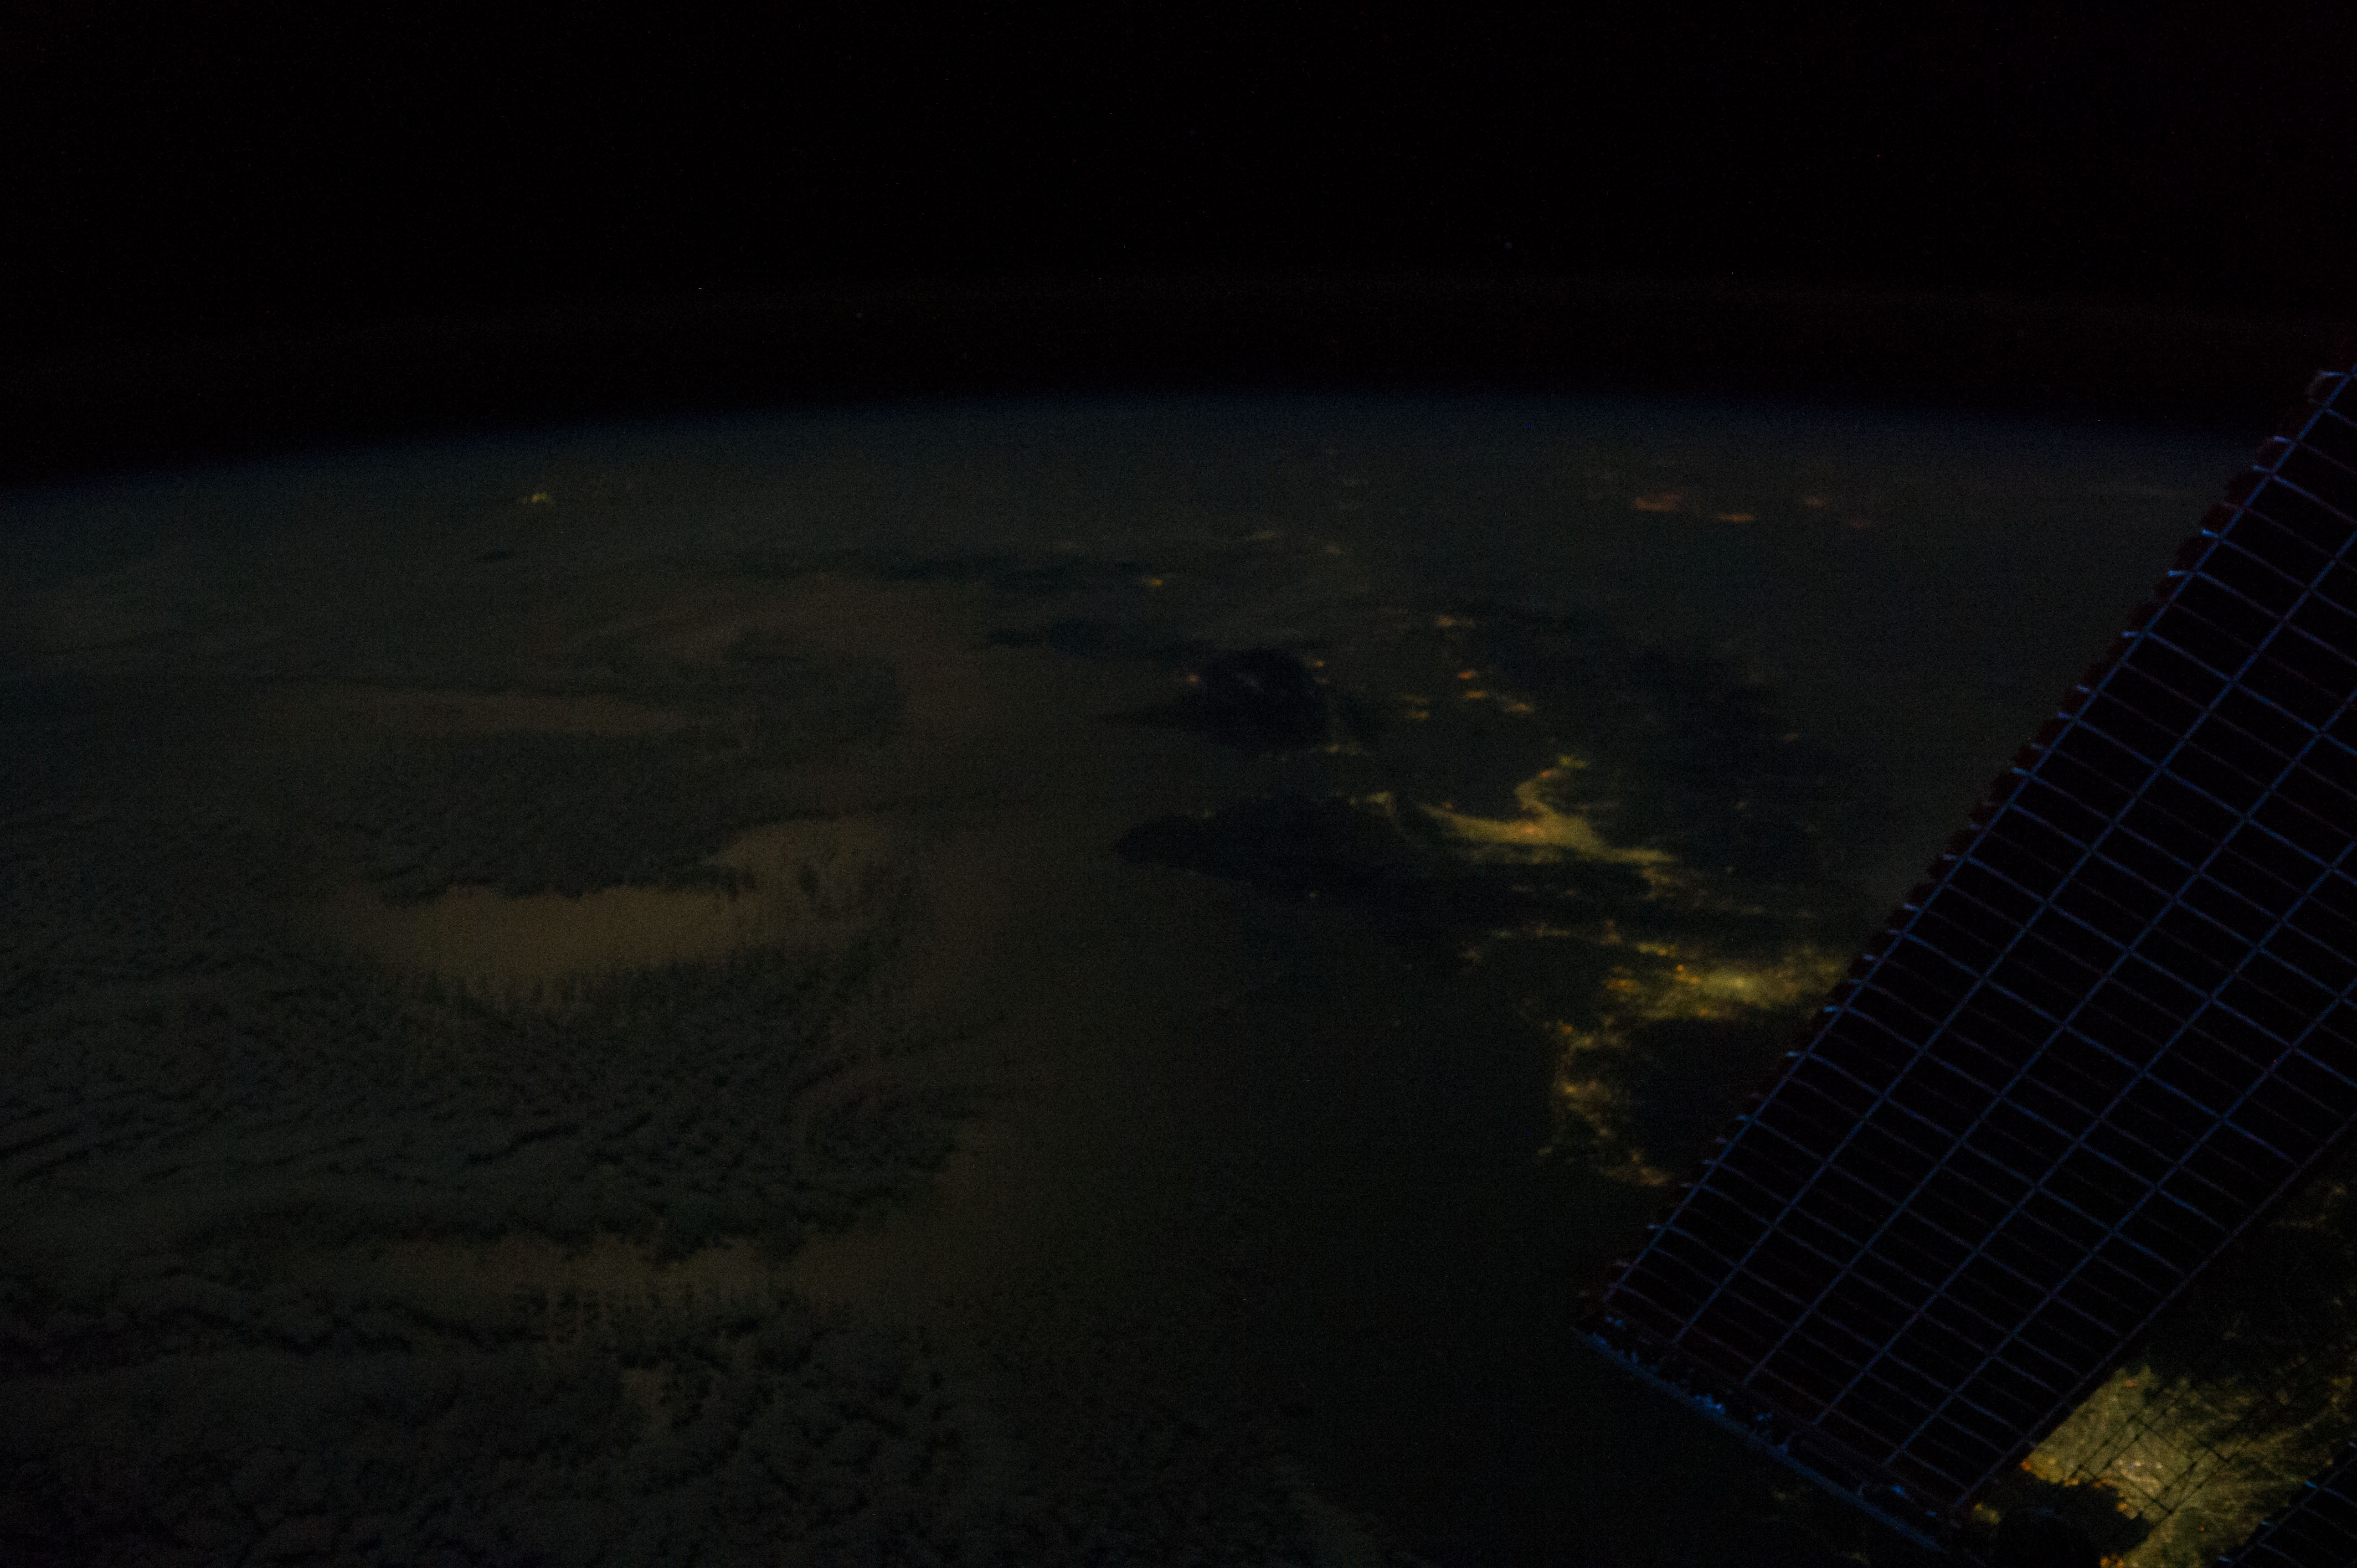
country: JAPAN
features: ATMOSPHERIC LIMB, NAGOYA, OSAKA, TOKYO, SEA OF JAPAN
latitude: 34.7
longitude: 138.6
